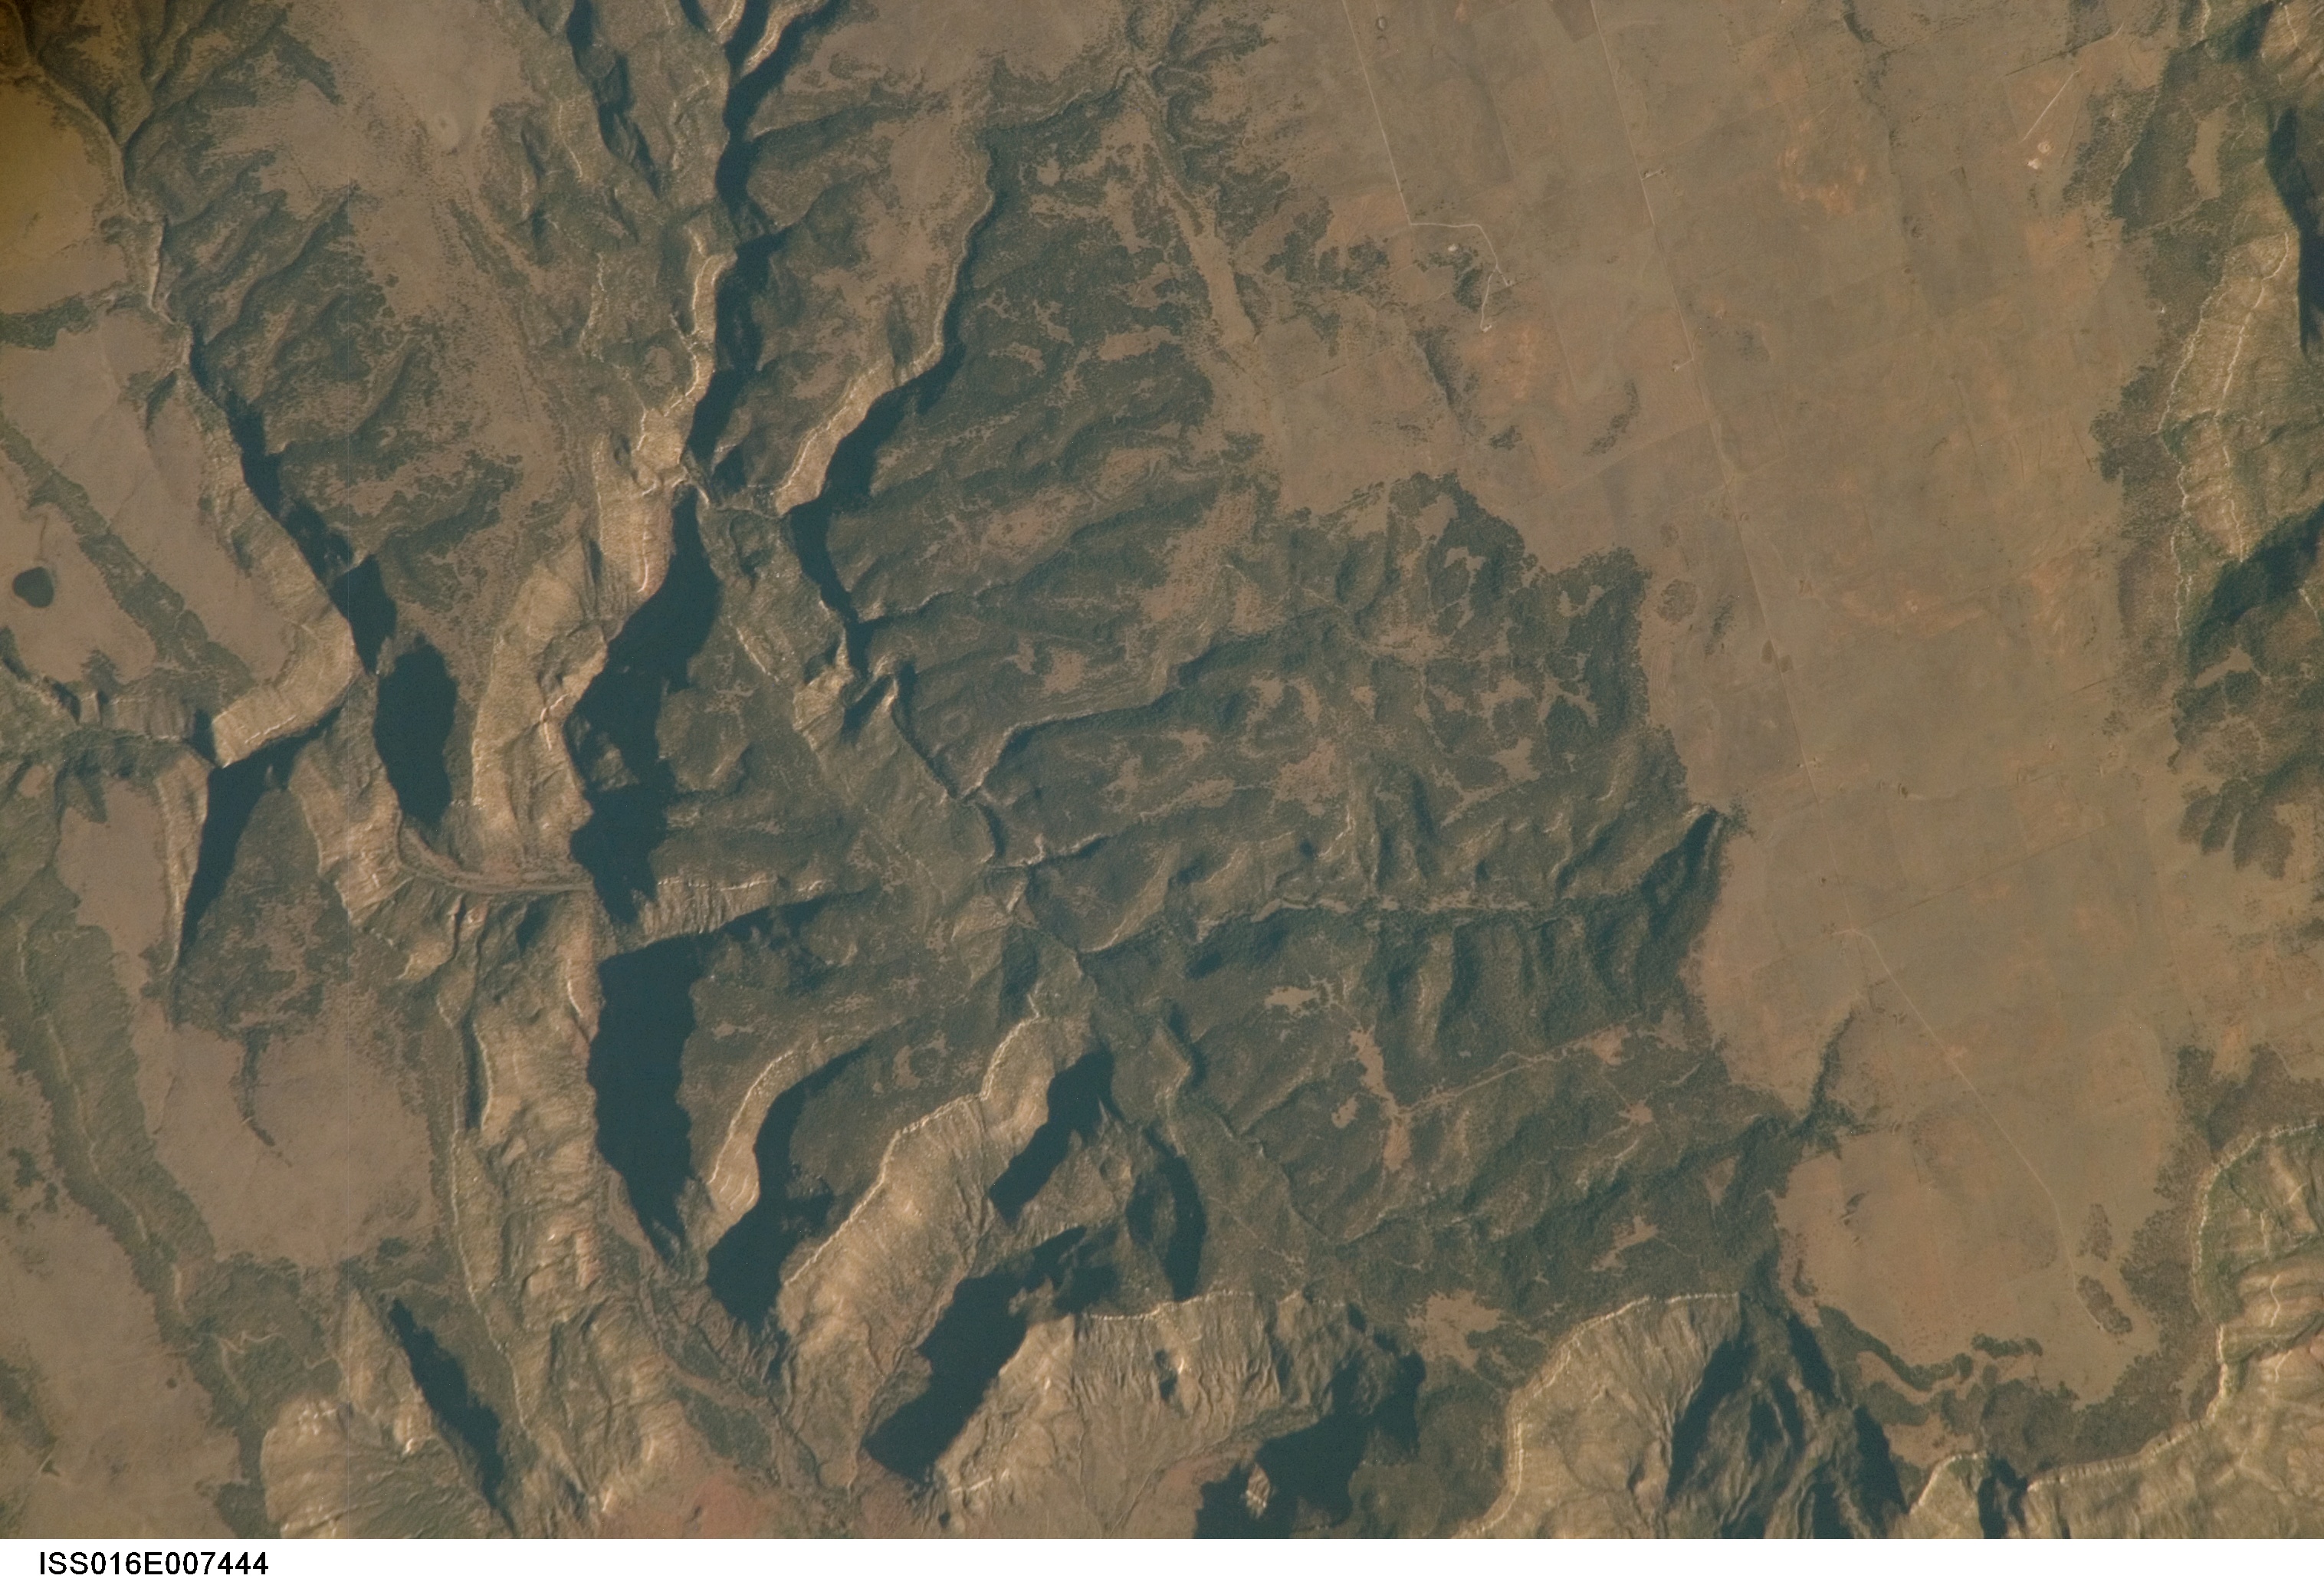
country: USA-NEW MEXICO
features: YEGUA MESA, ALTA VISTA, FOREST
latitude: 35.5
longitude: -104.8
